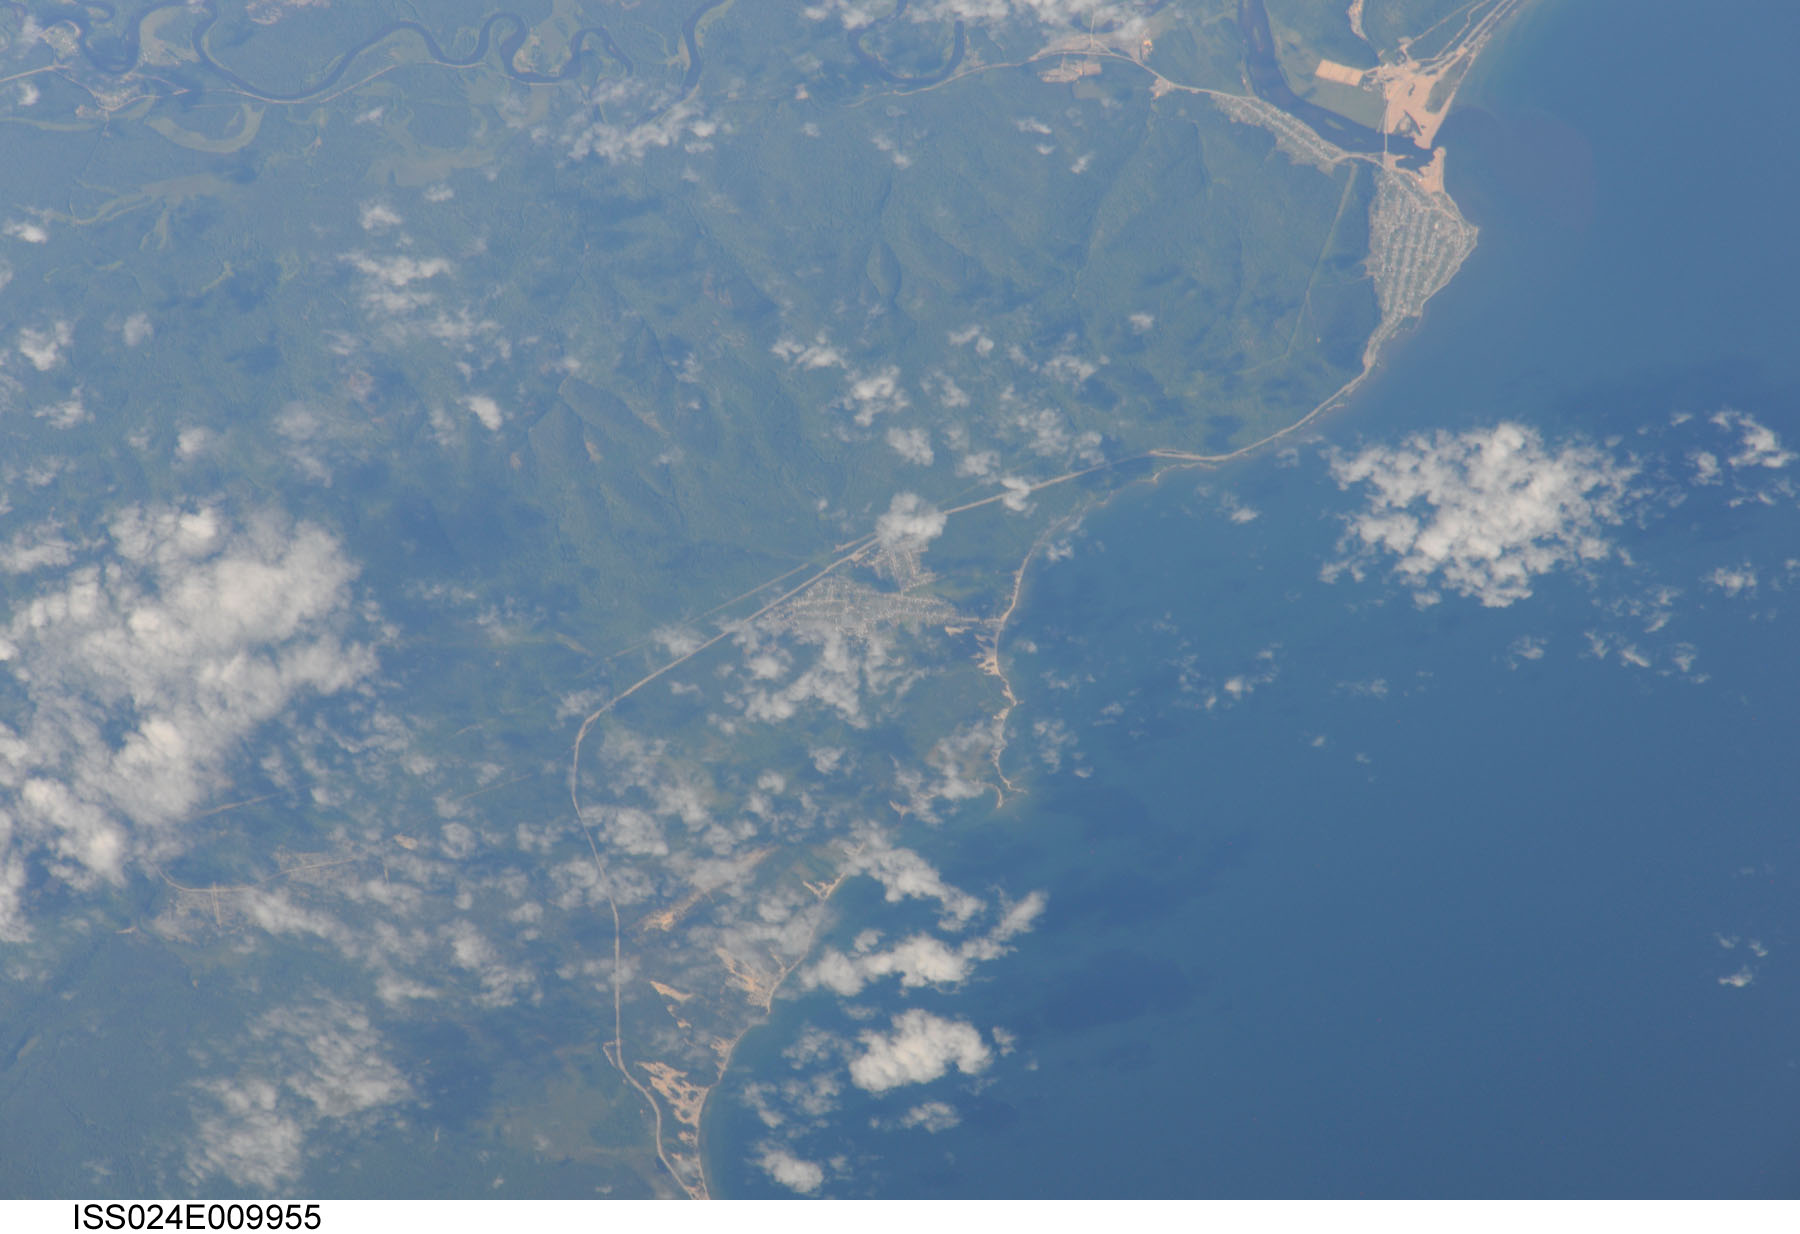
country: RUSSIAN FEDERATION
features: TURKA, GORYACHINSK, E. SHORE OF LAKE BAIKAL
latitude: 53.0
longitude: 108.3
